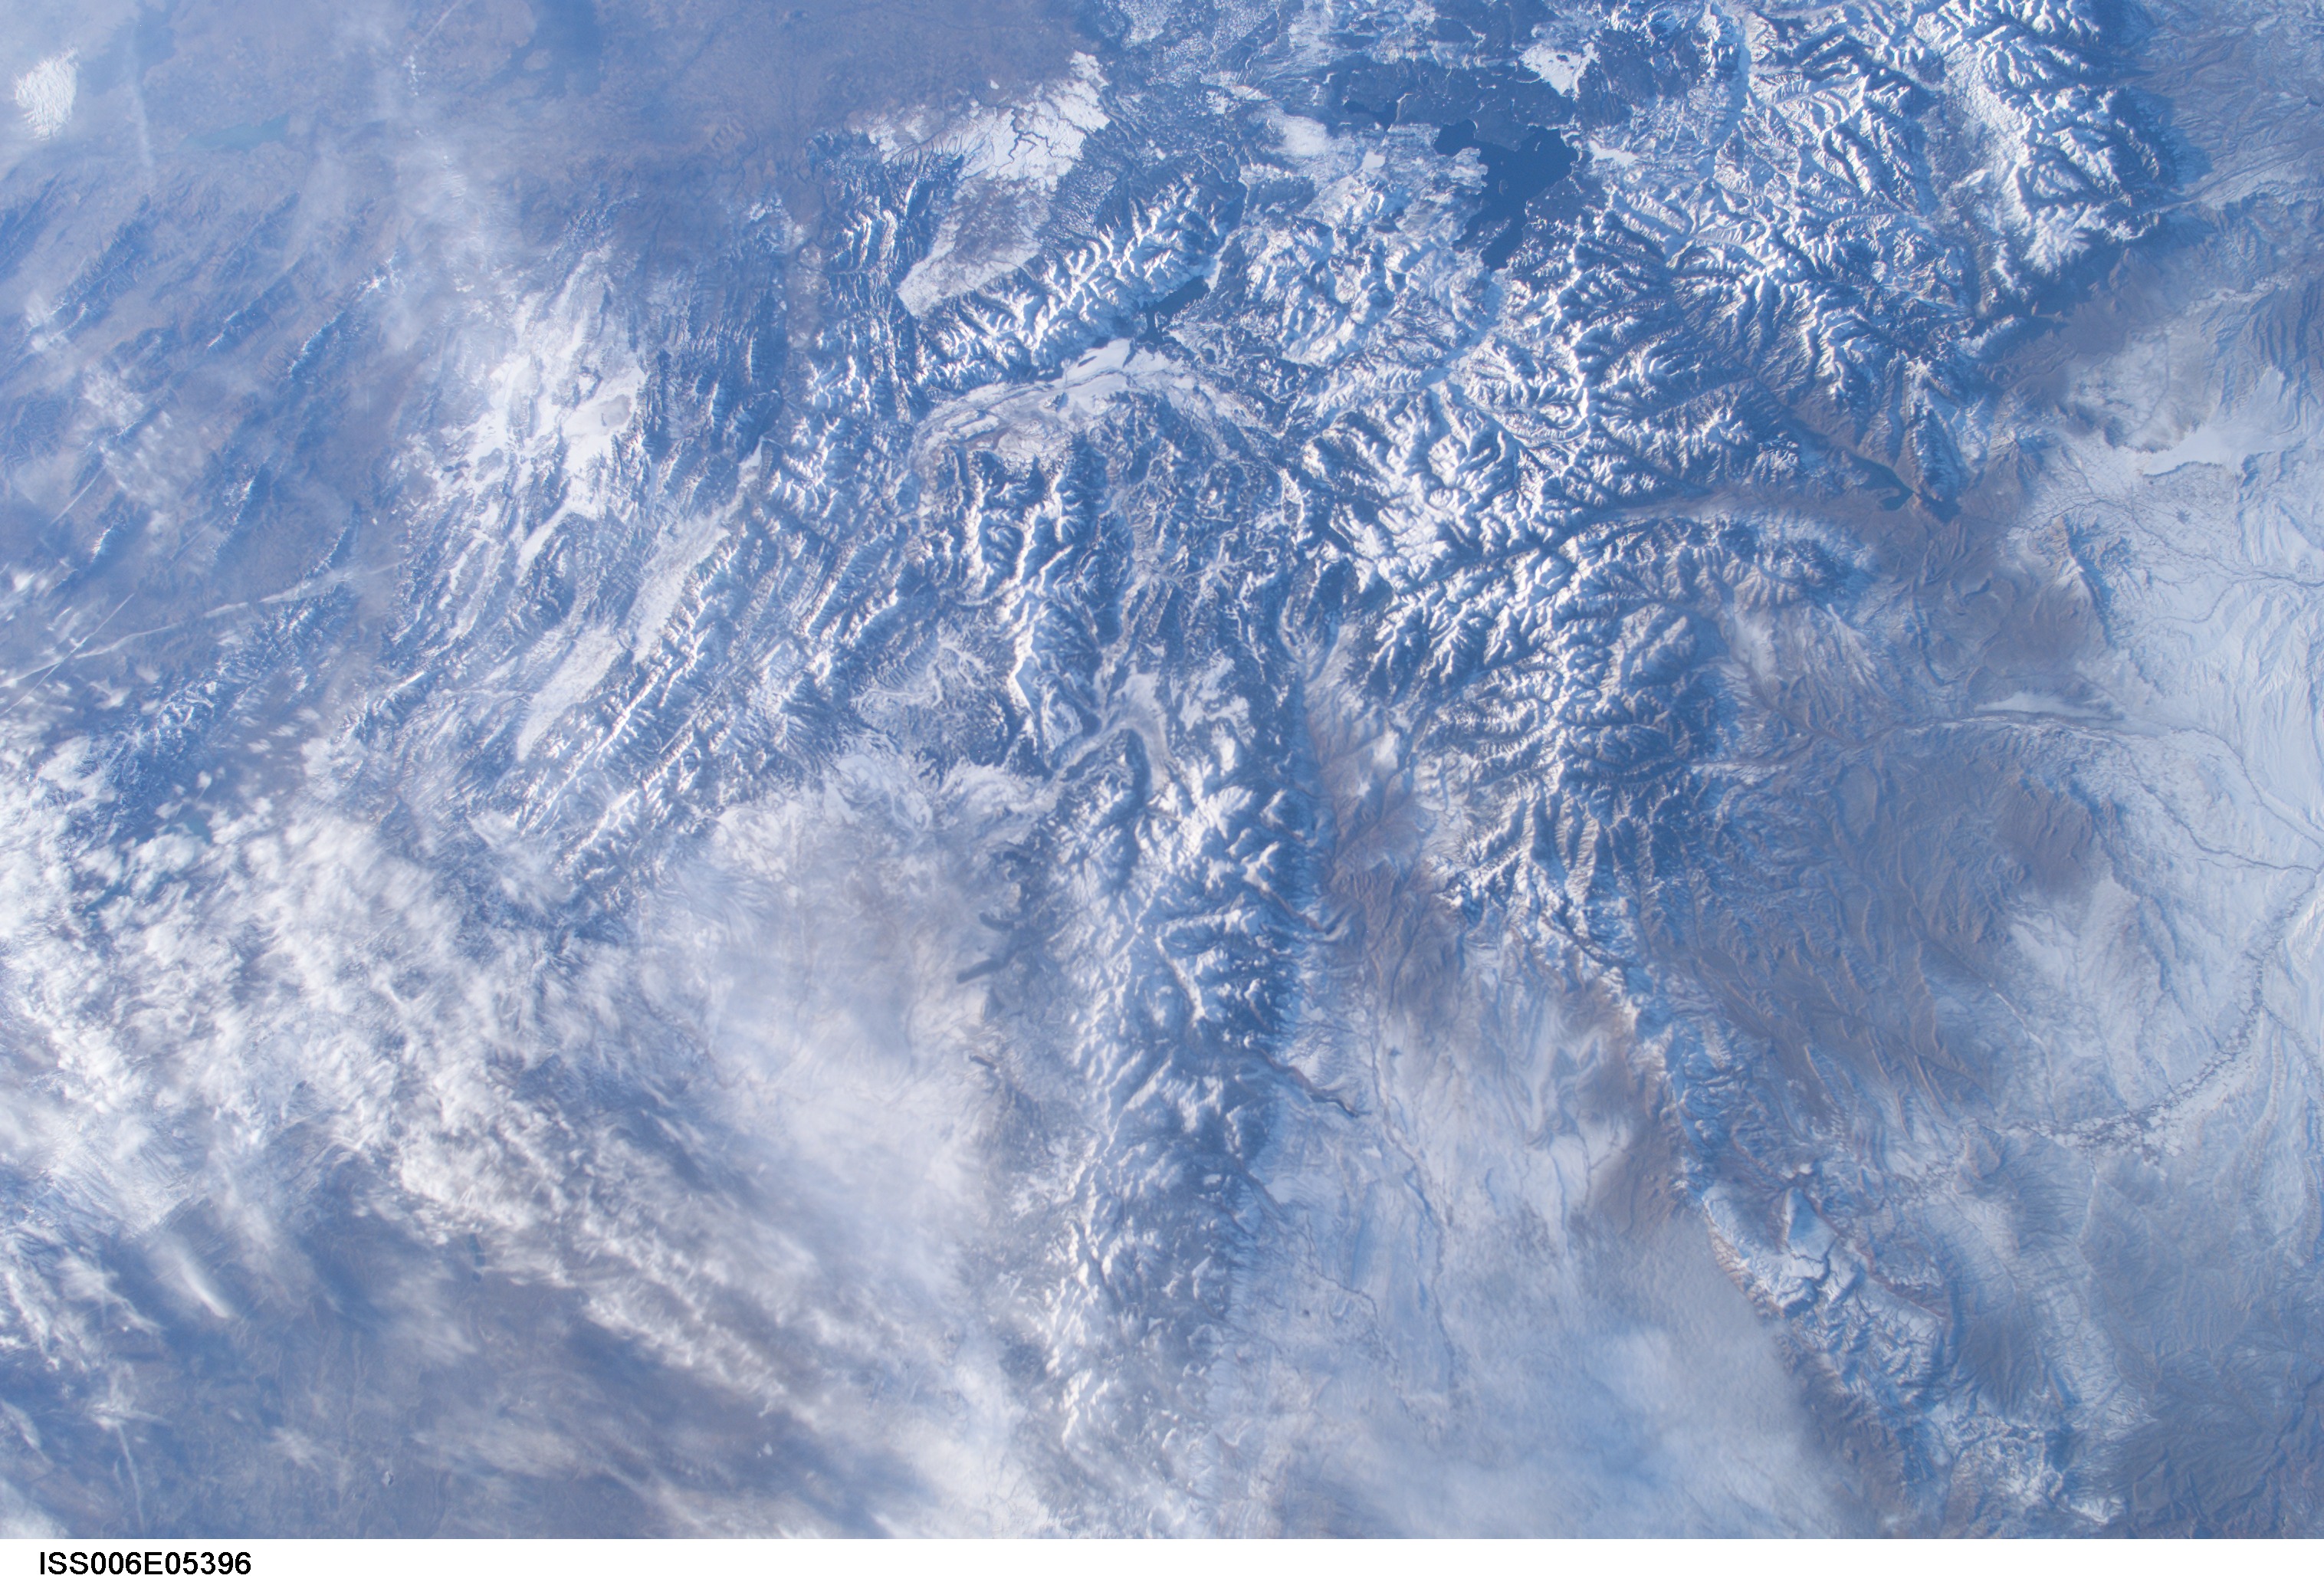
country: USA-WYOMING
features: YELLOWSTONE/TETON NATIONALL PARKS
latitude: 44.0
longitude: -110.5
